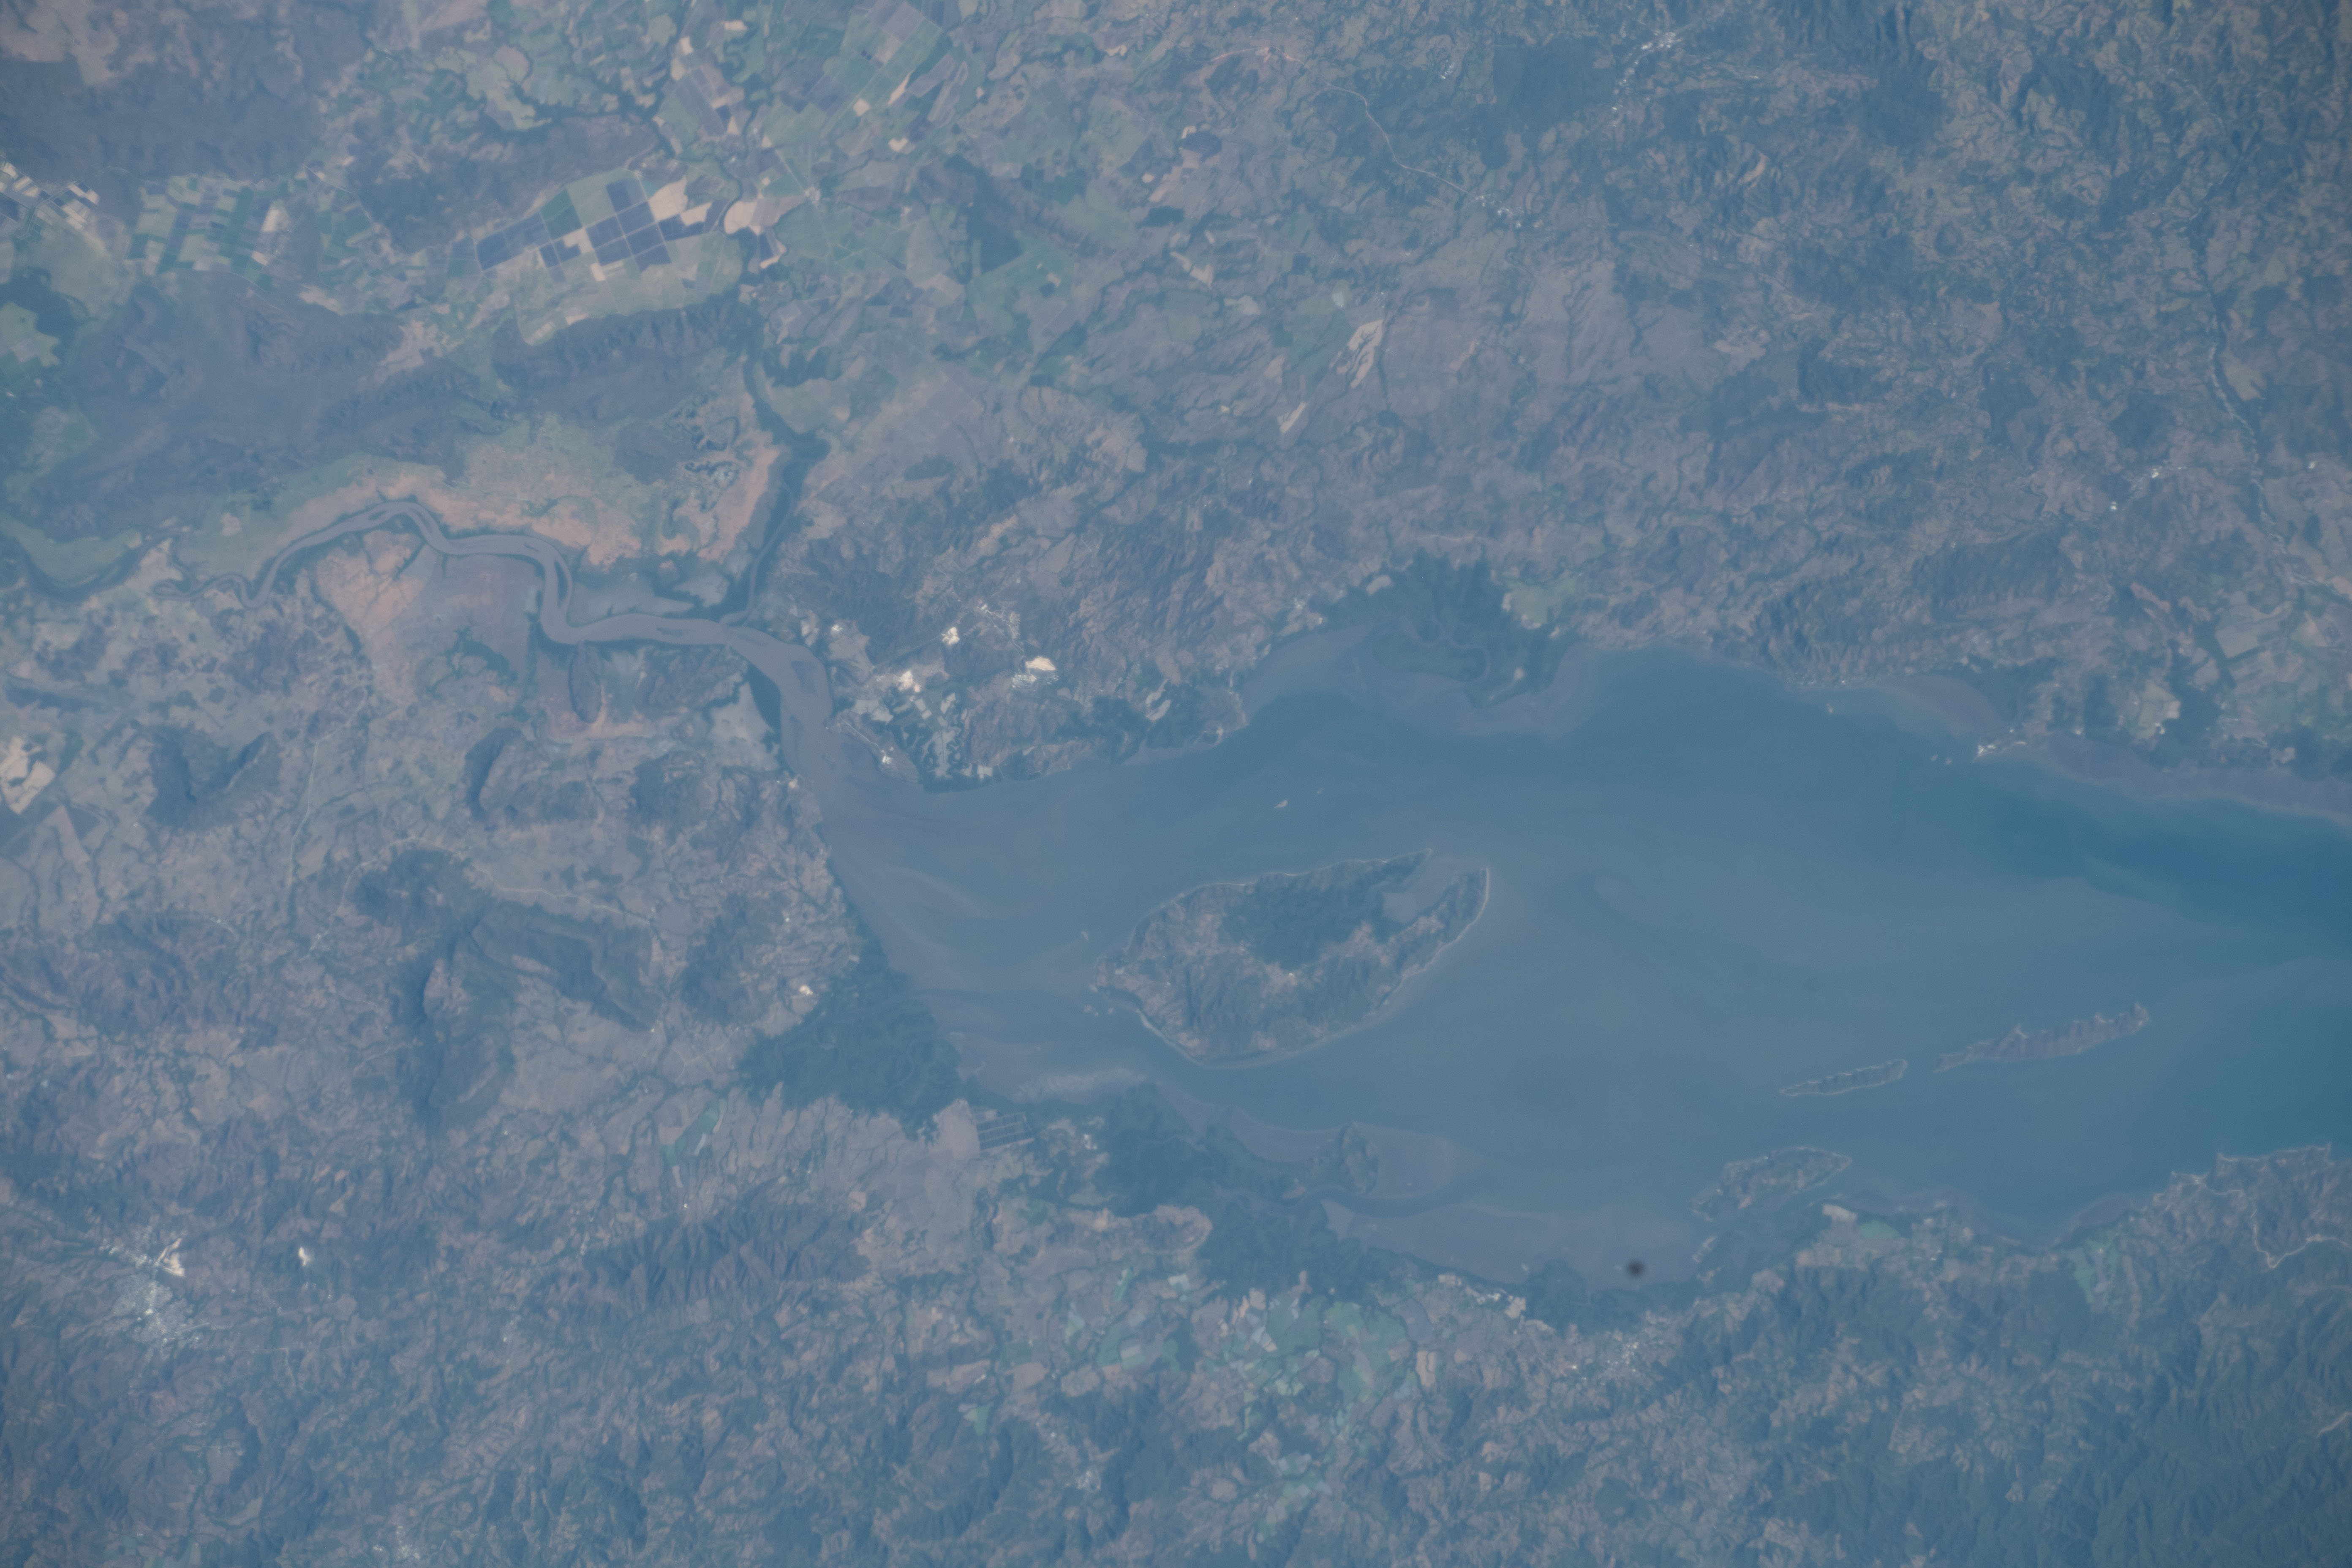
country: COSTA RICA
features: LEPANTO, GOLFO DE NICOYA, PUERTO THIEL
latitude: 10.1
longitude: -85.2
